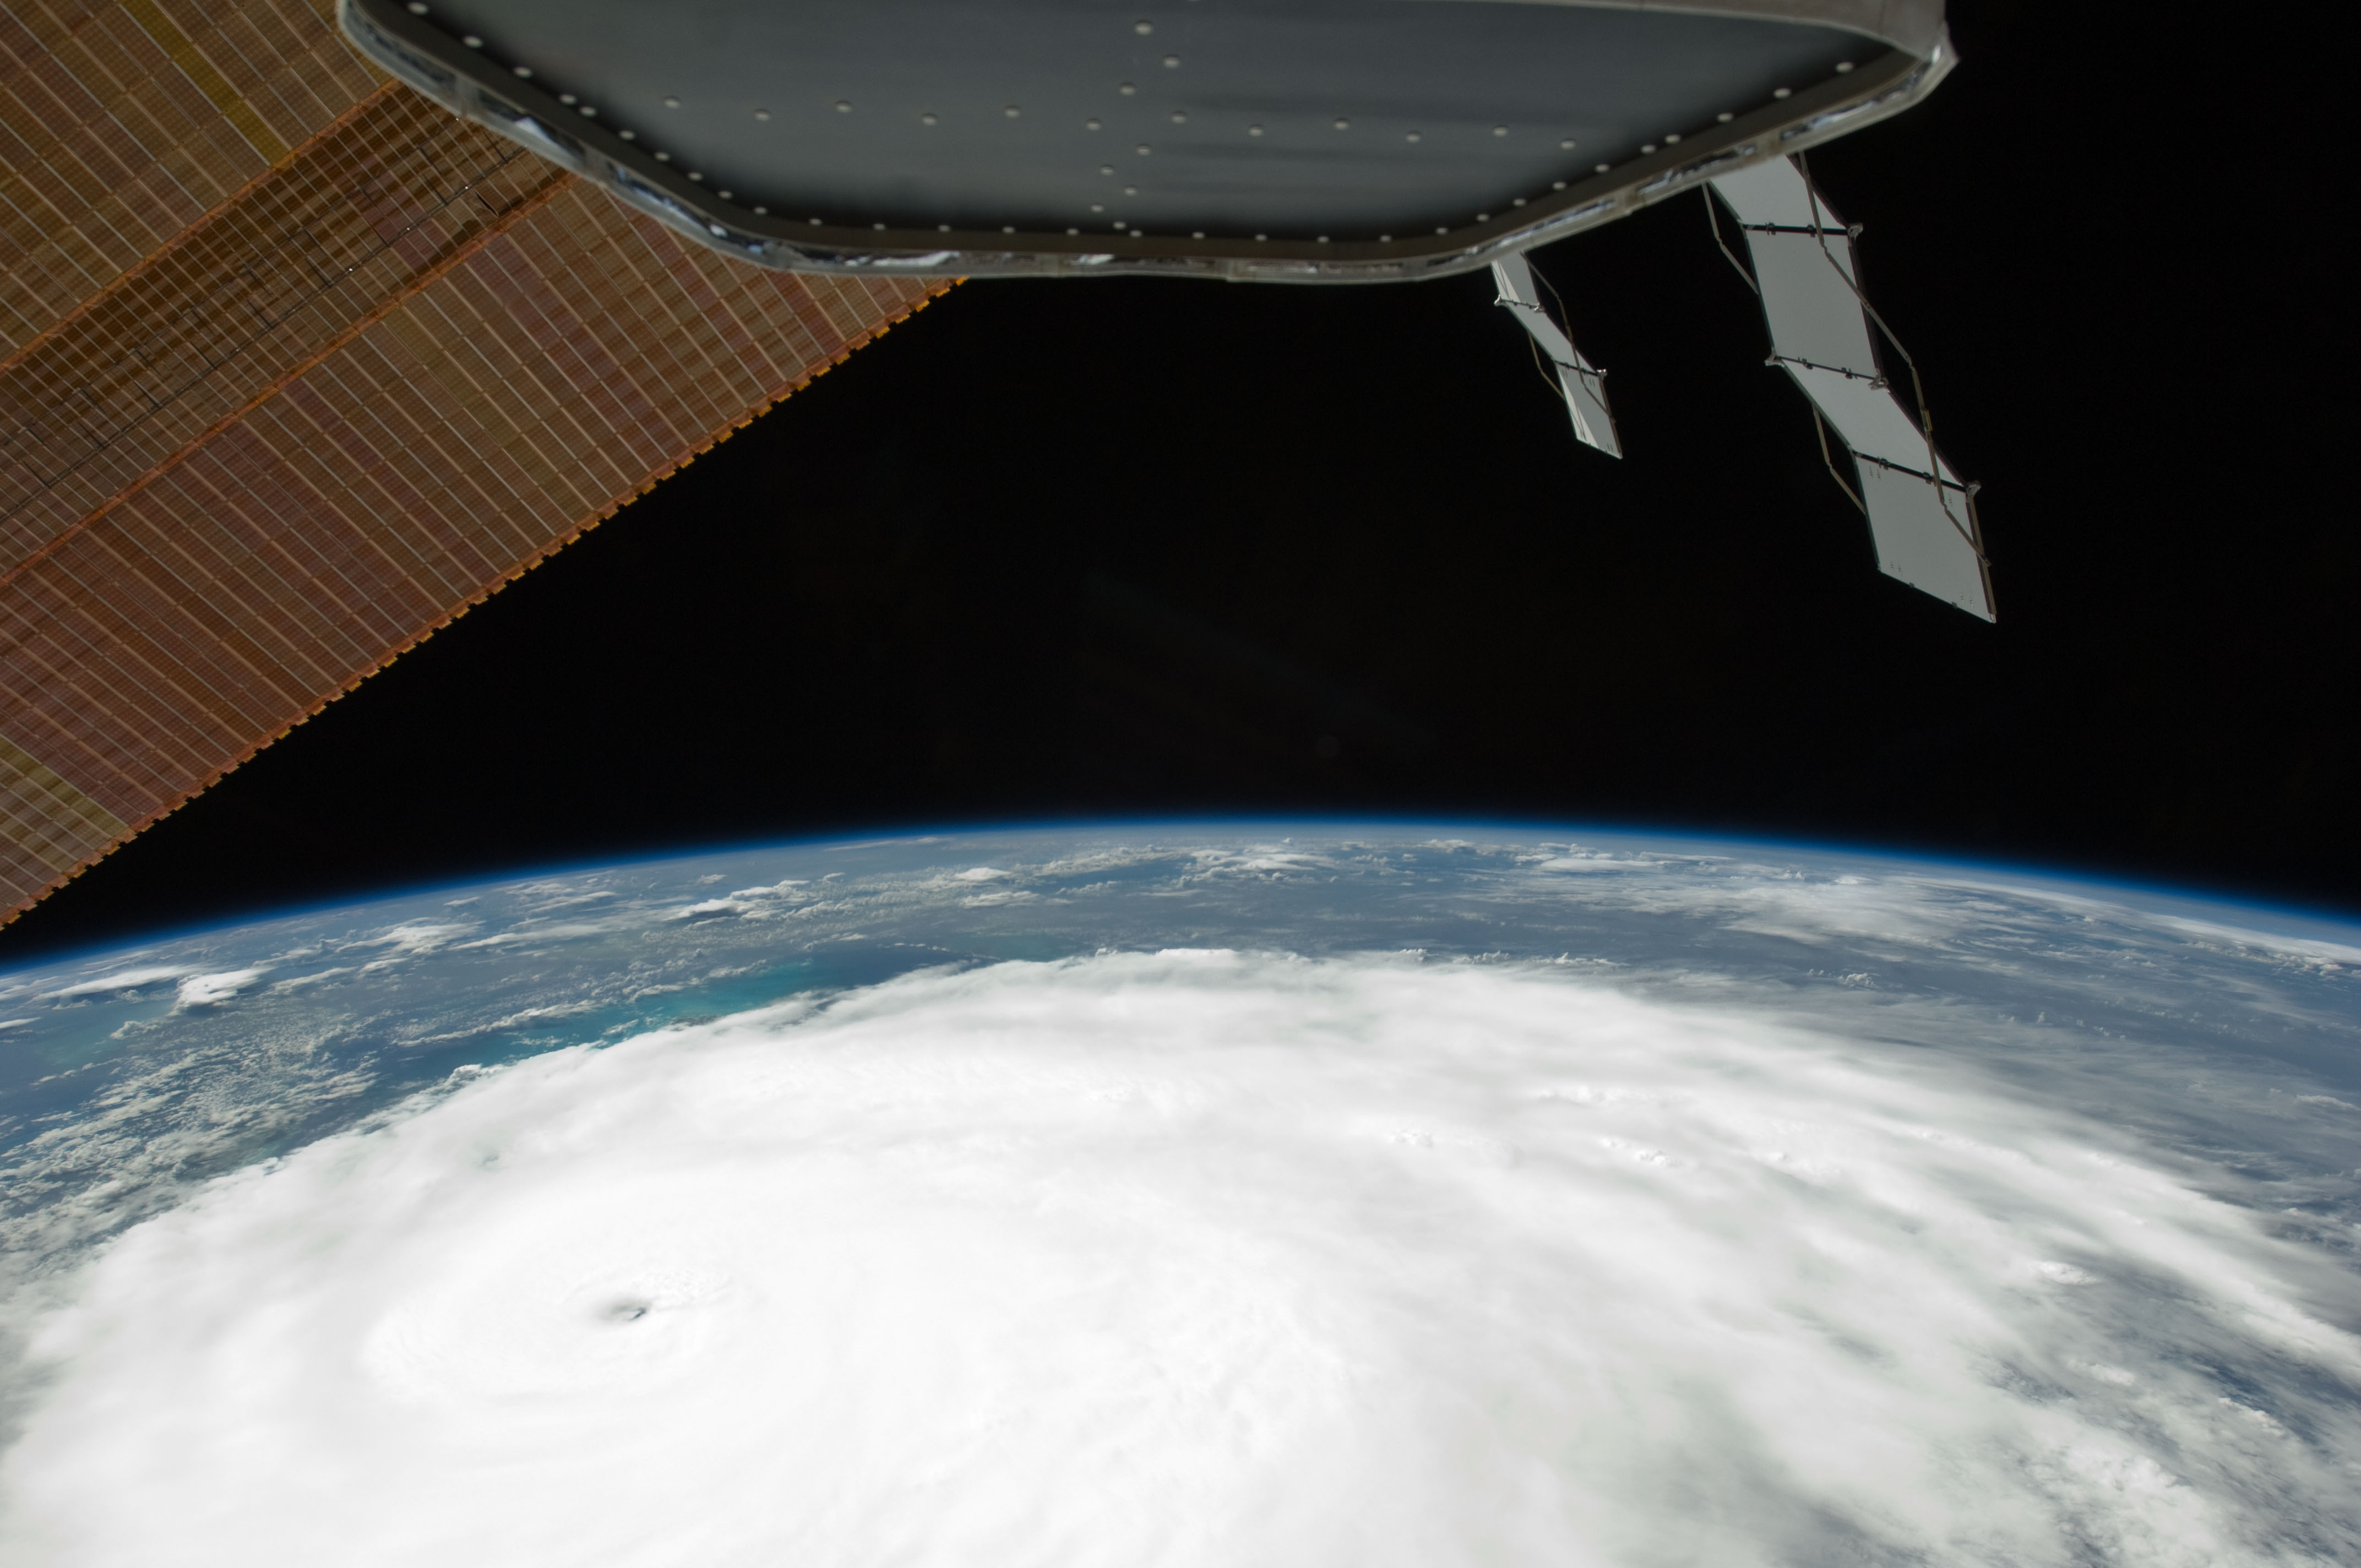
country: BAHAMAS
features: PAN-HURRICANE IRENE, EYE, ATLANTIC O., STORM BANDS, ISS
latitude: 23.5
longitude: -74.5
